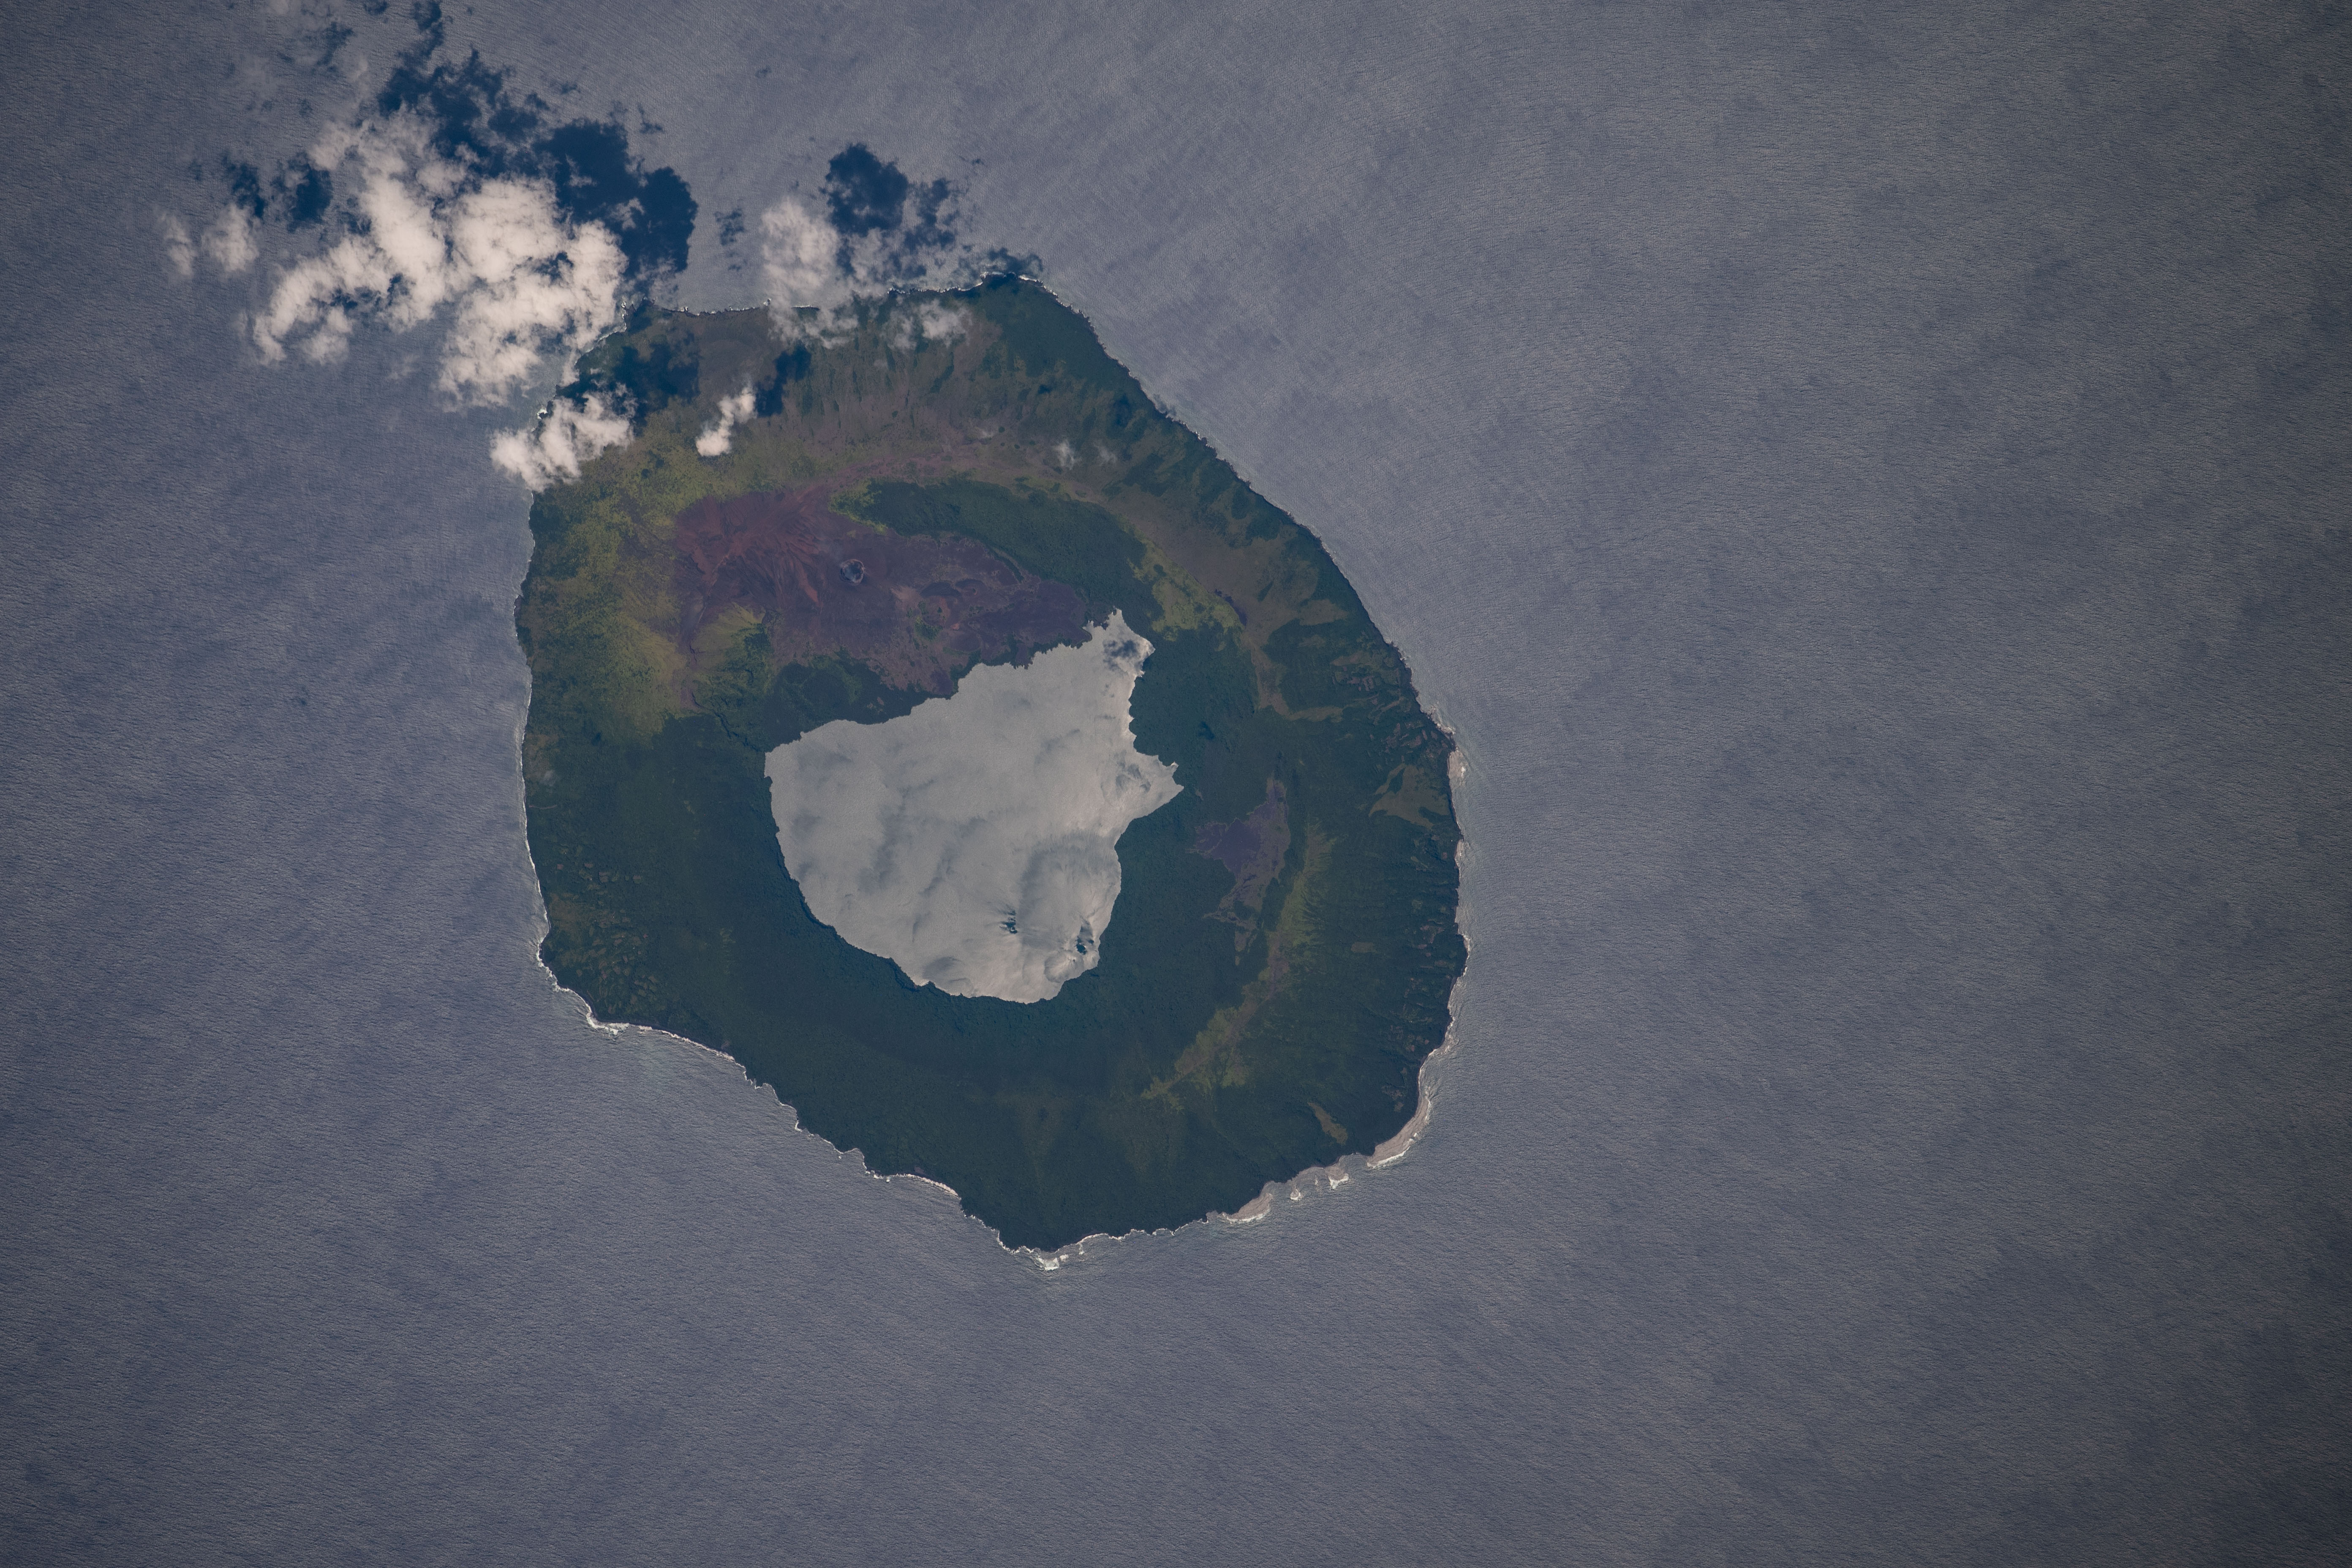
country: TONGA
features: TOFUA ISLAND, HA'APAI
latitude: -19.8
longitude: -175.1
